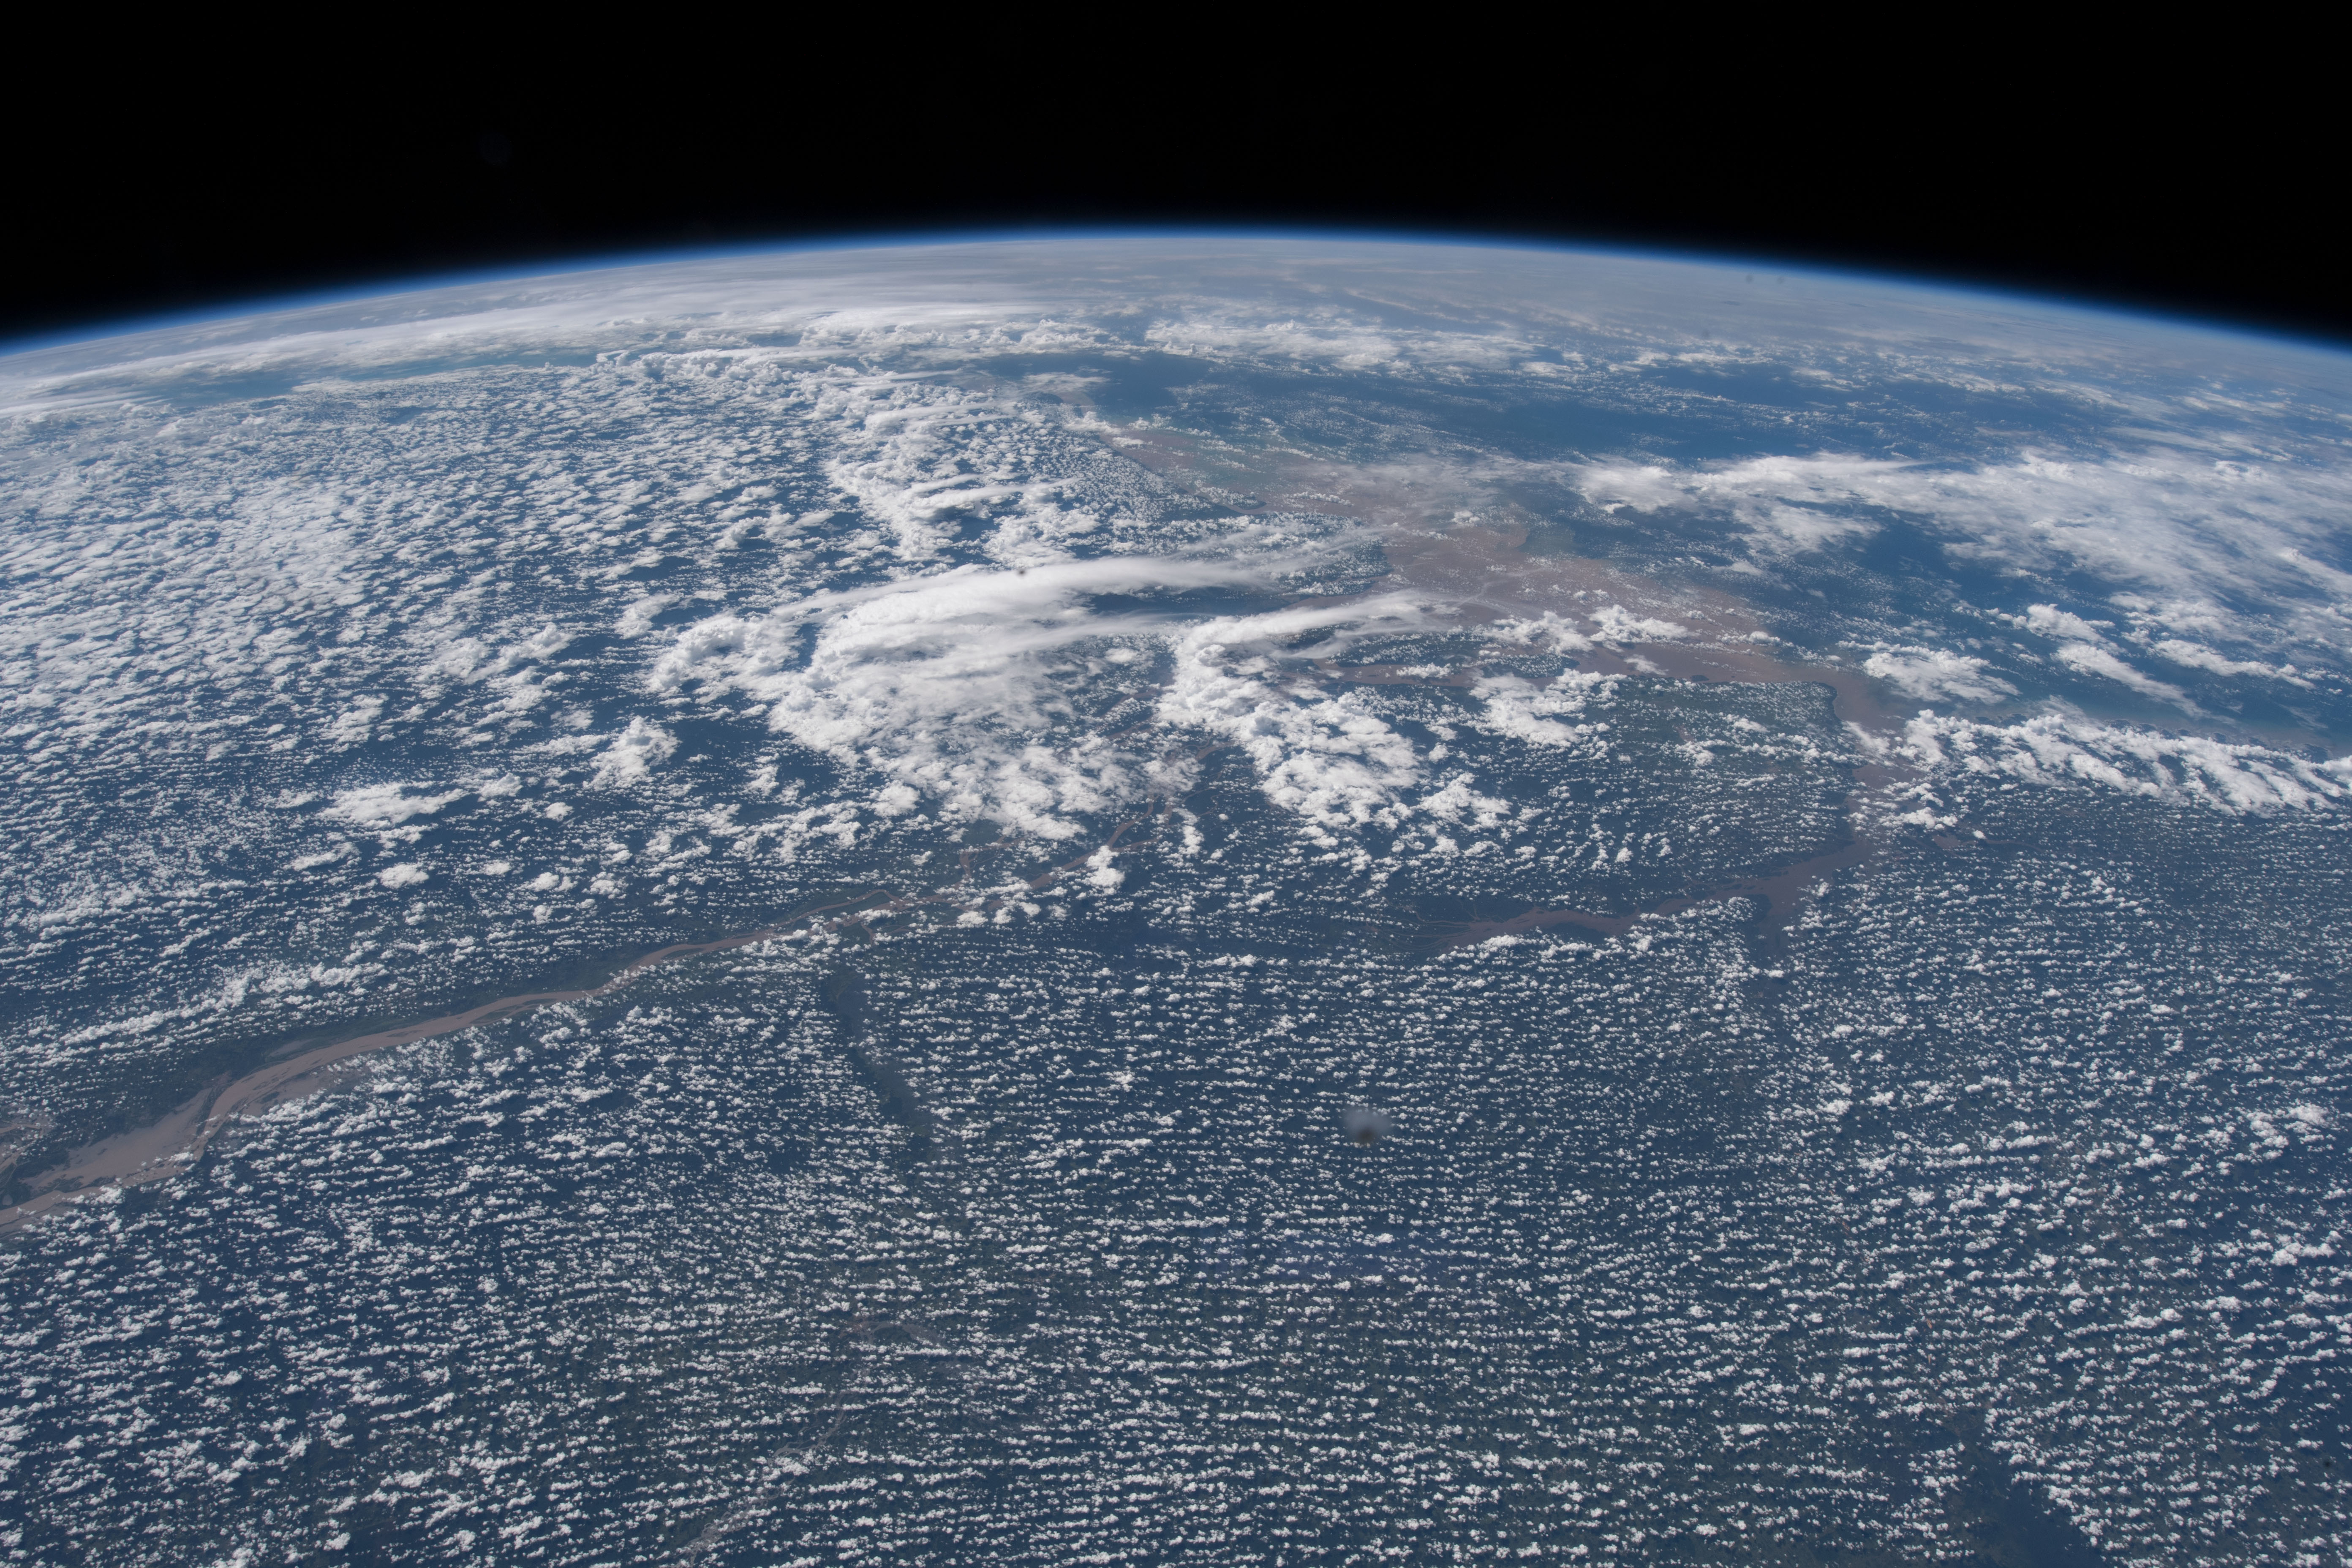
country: BRAZIL
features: AMAZON RIVER, URARIA LAKE, AMAZON RAINFOREST, EARTH LIMB
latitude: -1.6
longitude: -52.2
